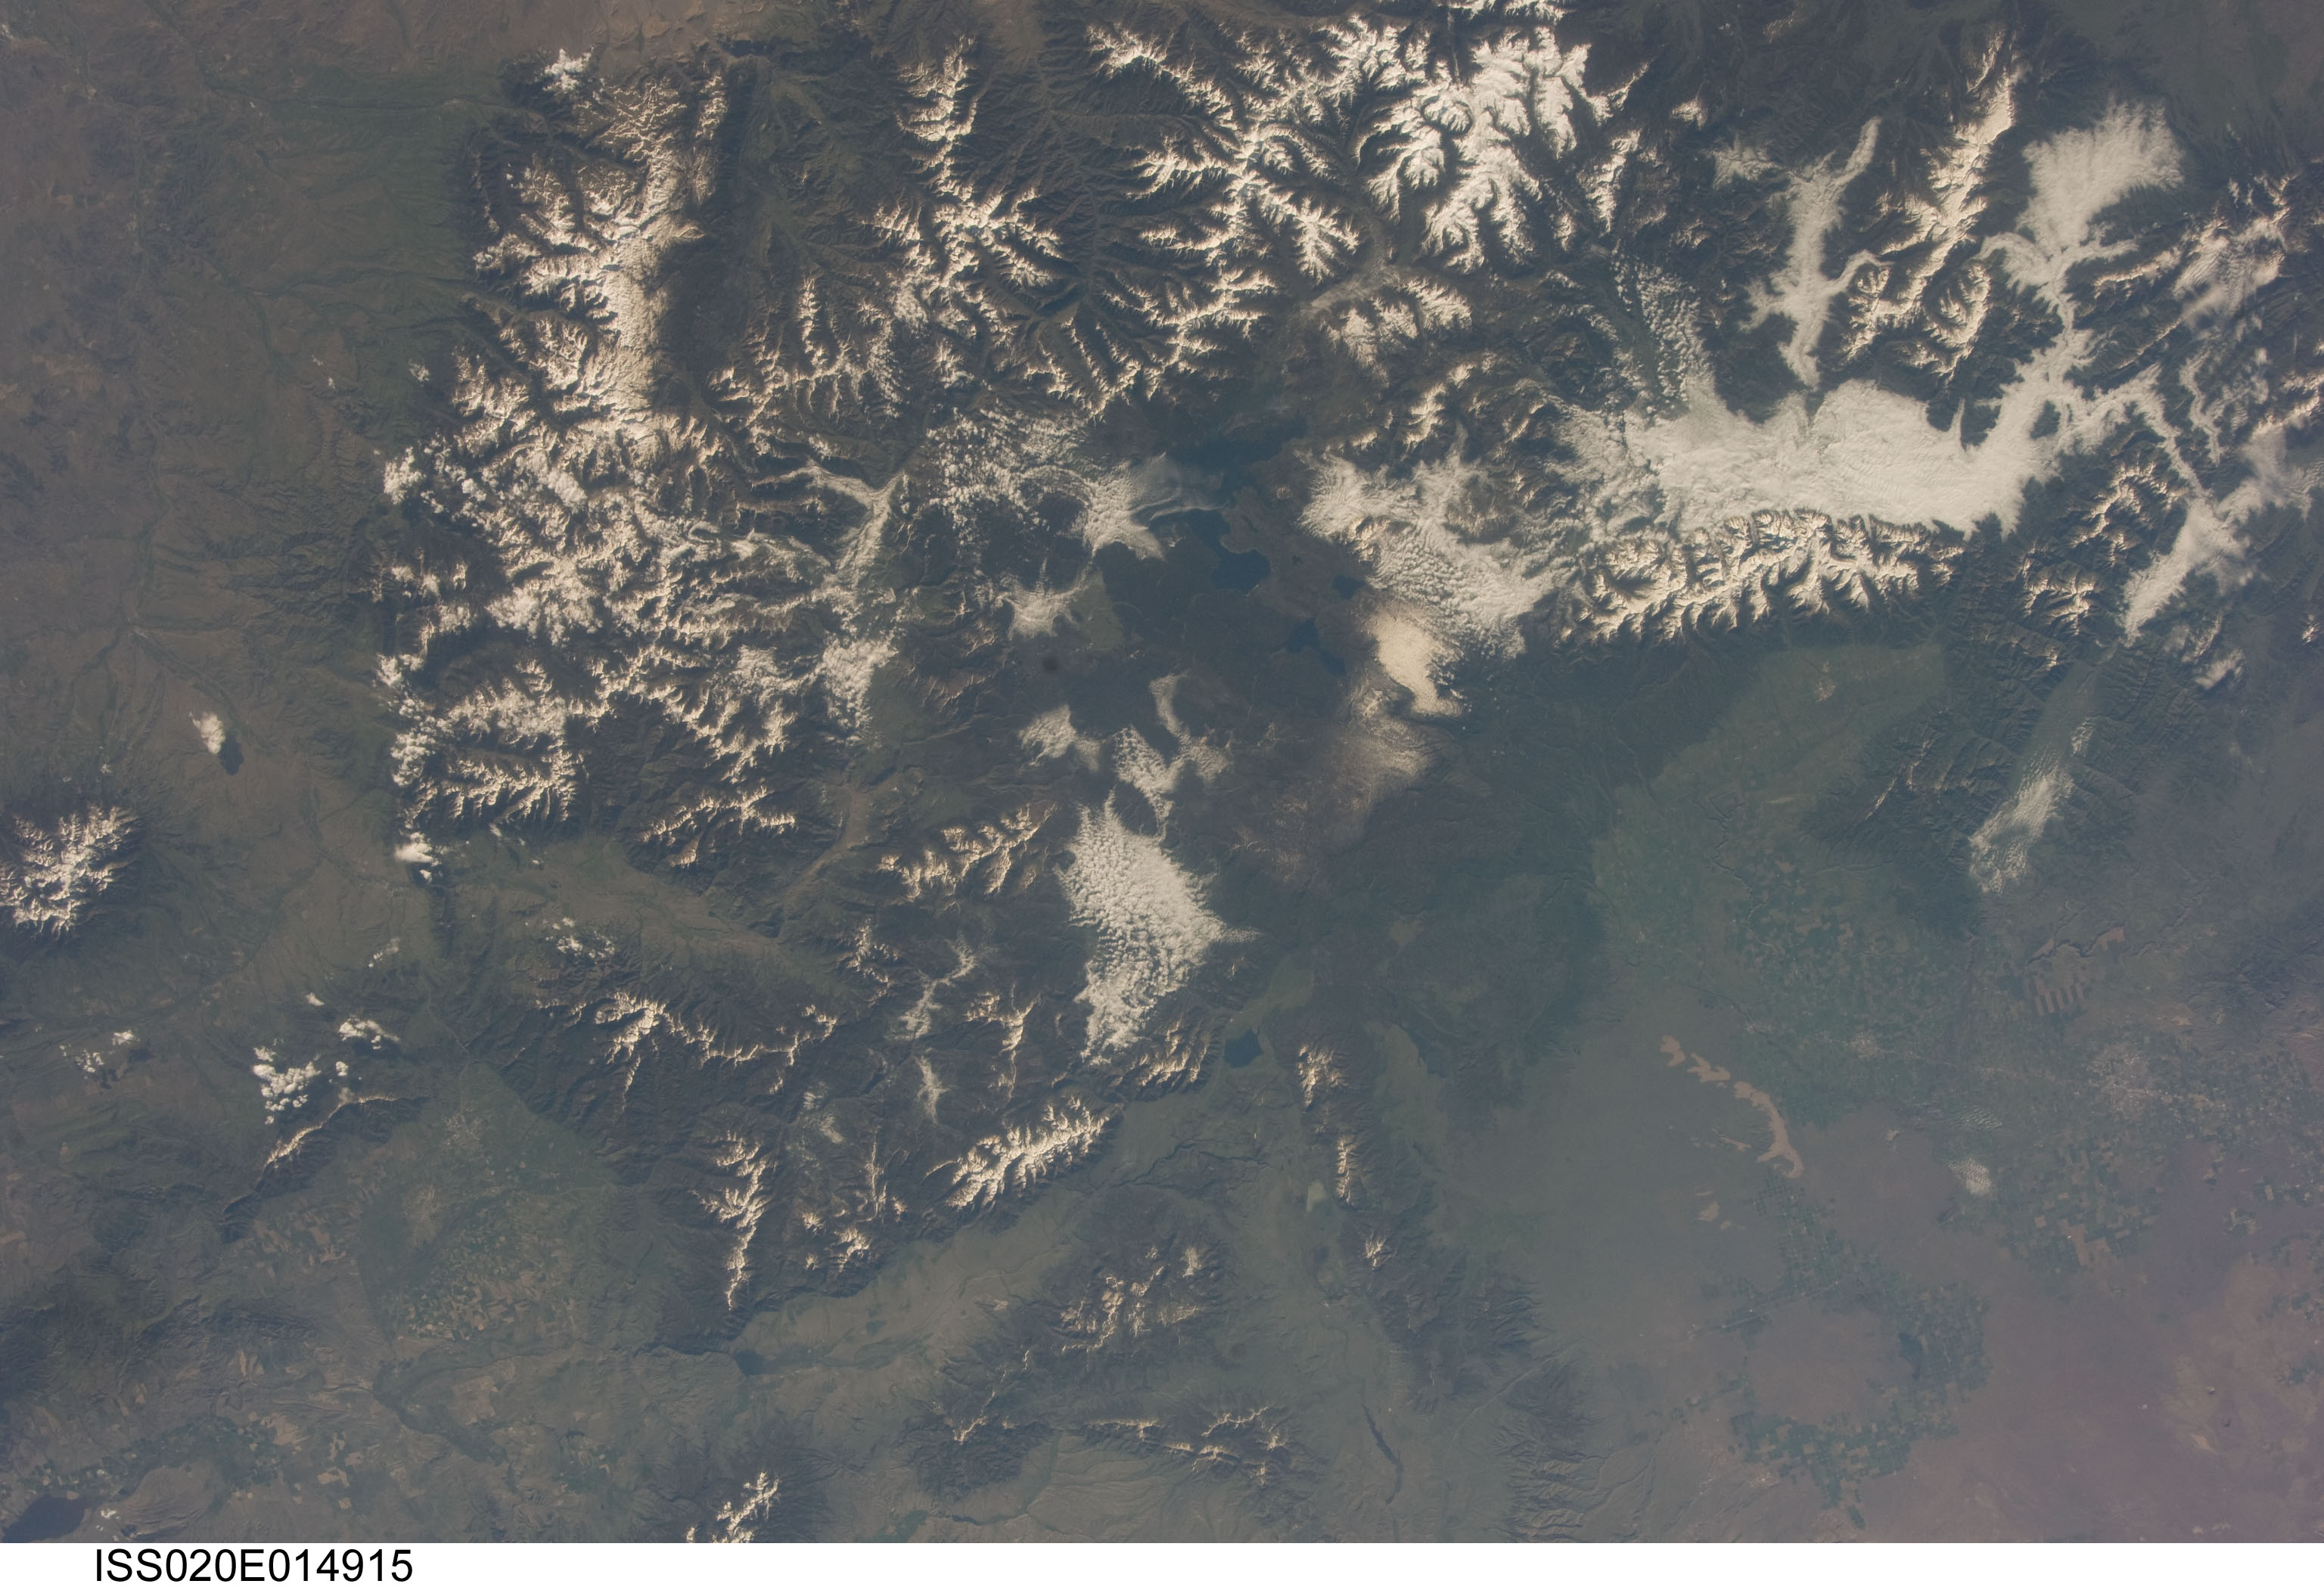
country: USA-WYOMING
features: IDAHO FALLS,IDAHO; YELLOWSTONE NATIONAL PARK,WYOMING
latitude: 44.5
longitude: -111.0
